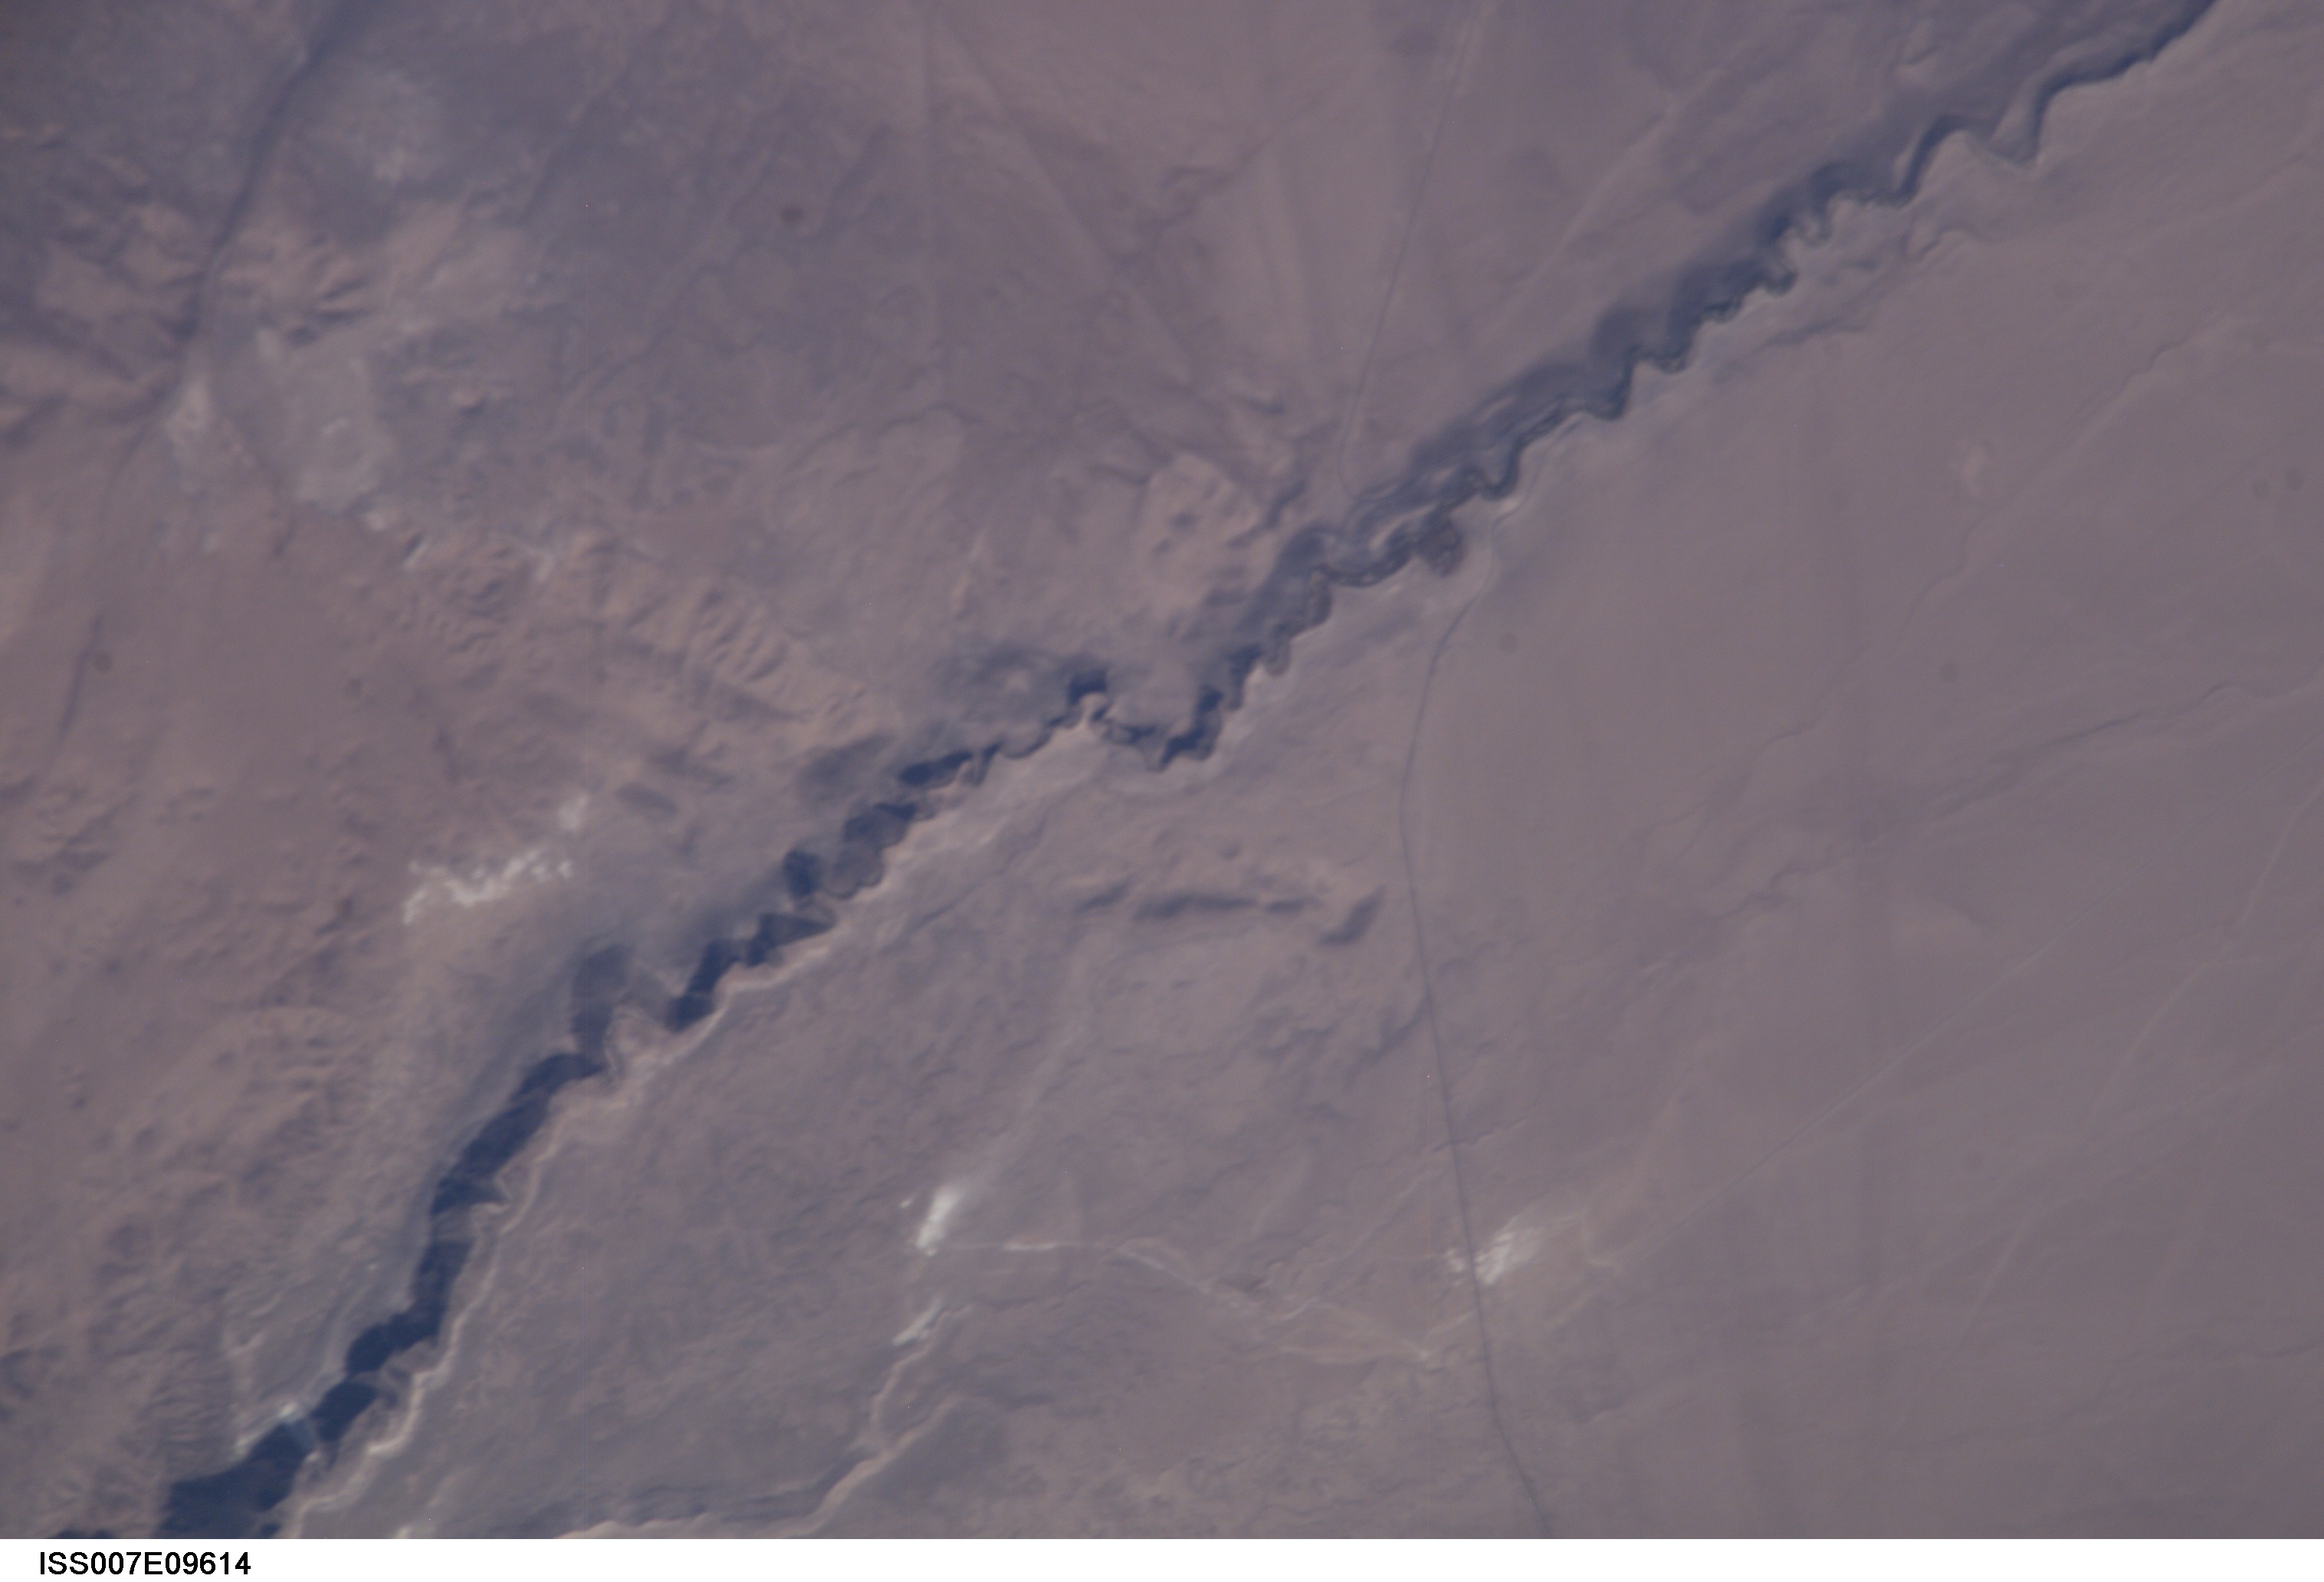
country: CHILE
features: TONA RIVER, ROADS, TAMARUGAL PAMPA
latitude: -19.4
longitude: -69.9
